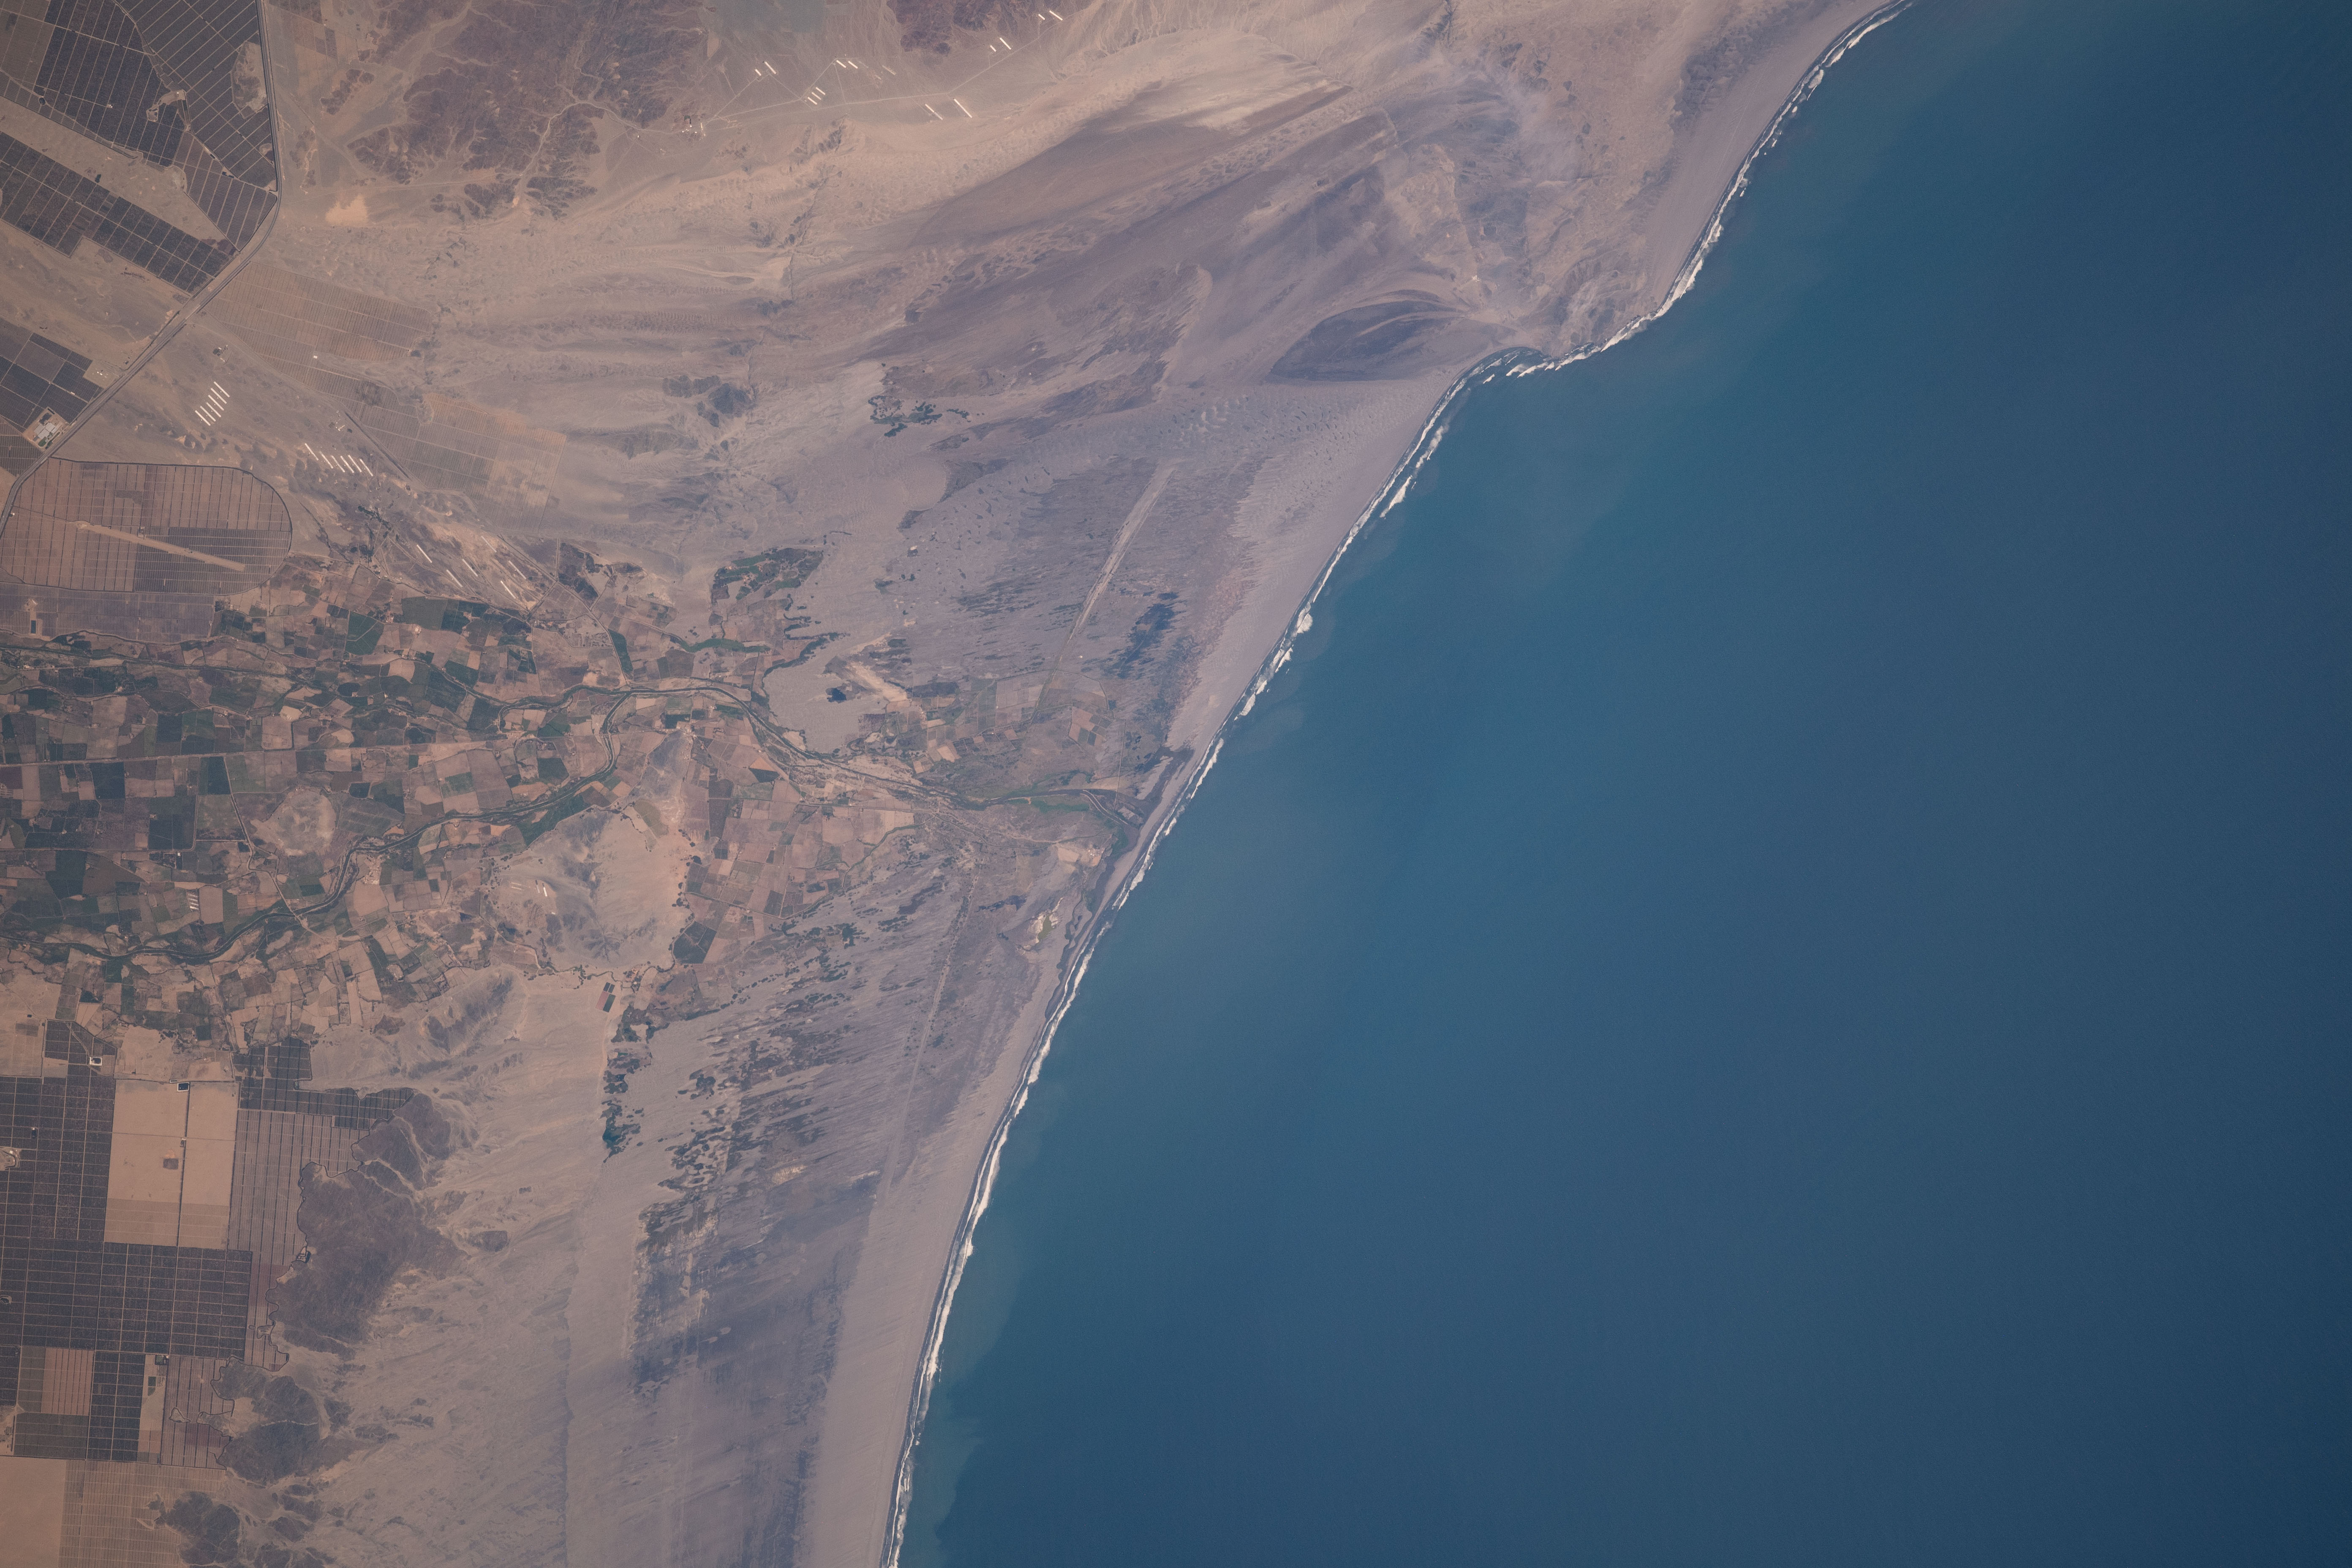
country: PERU
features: COASTLINE
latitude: -8.6
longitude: -78.8
